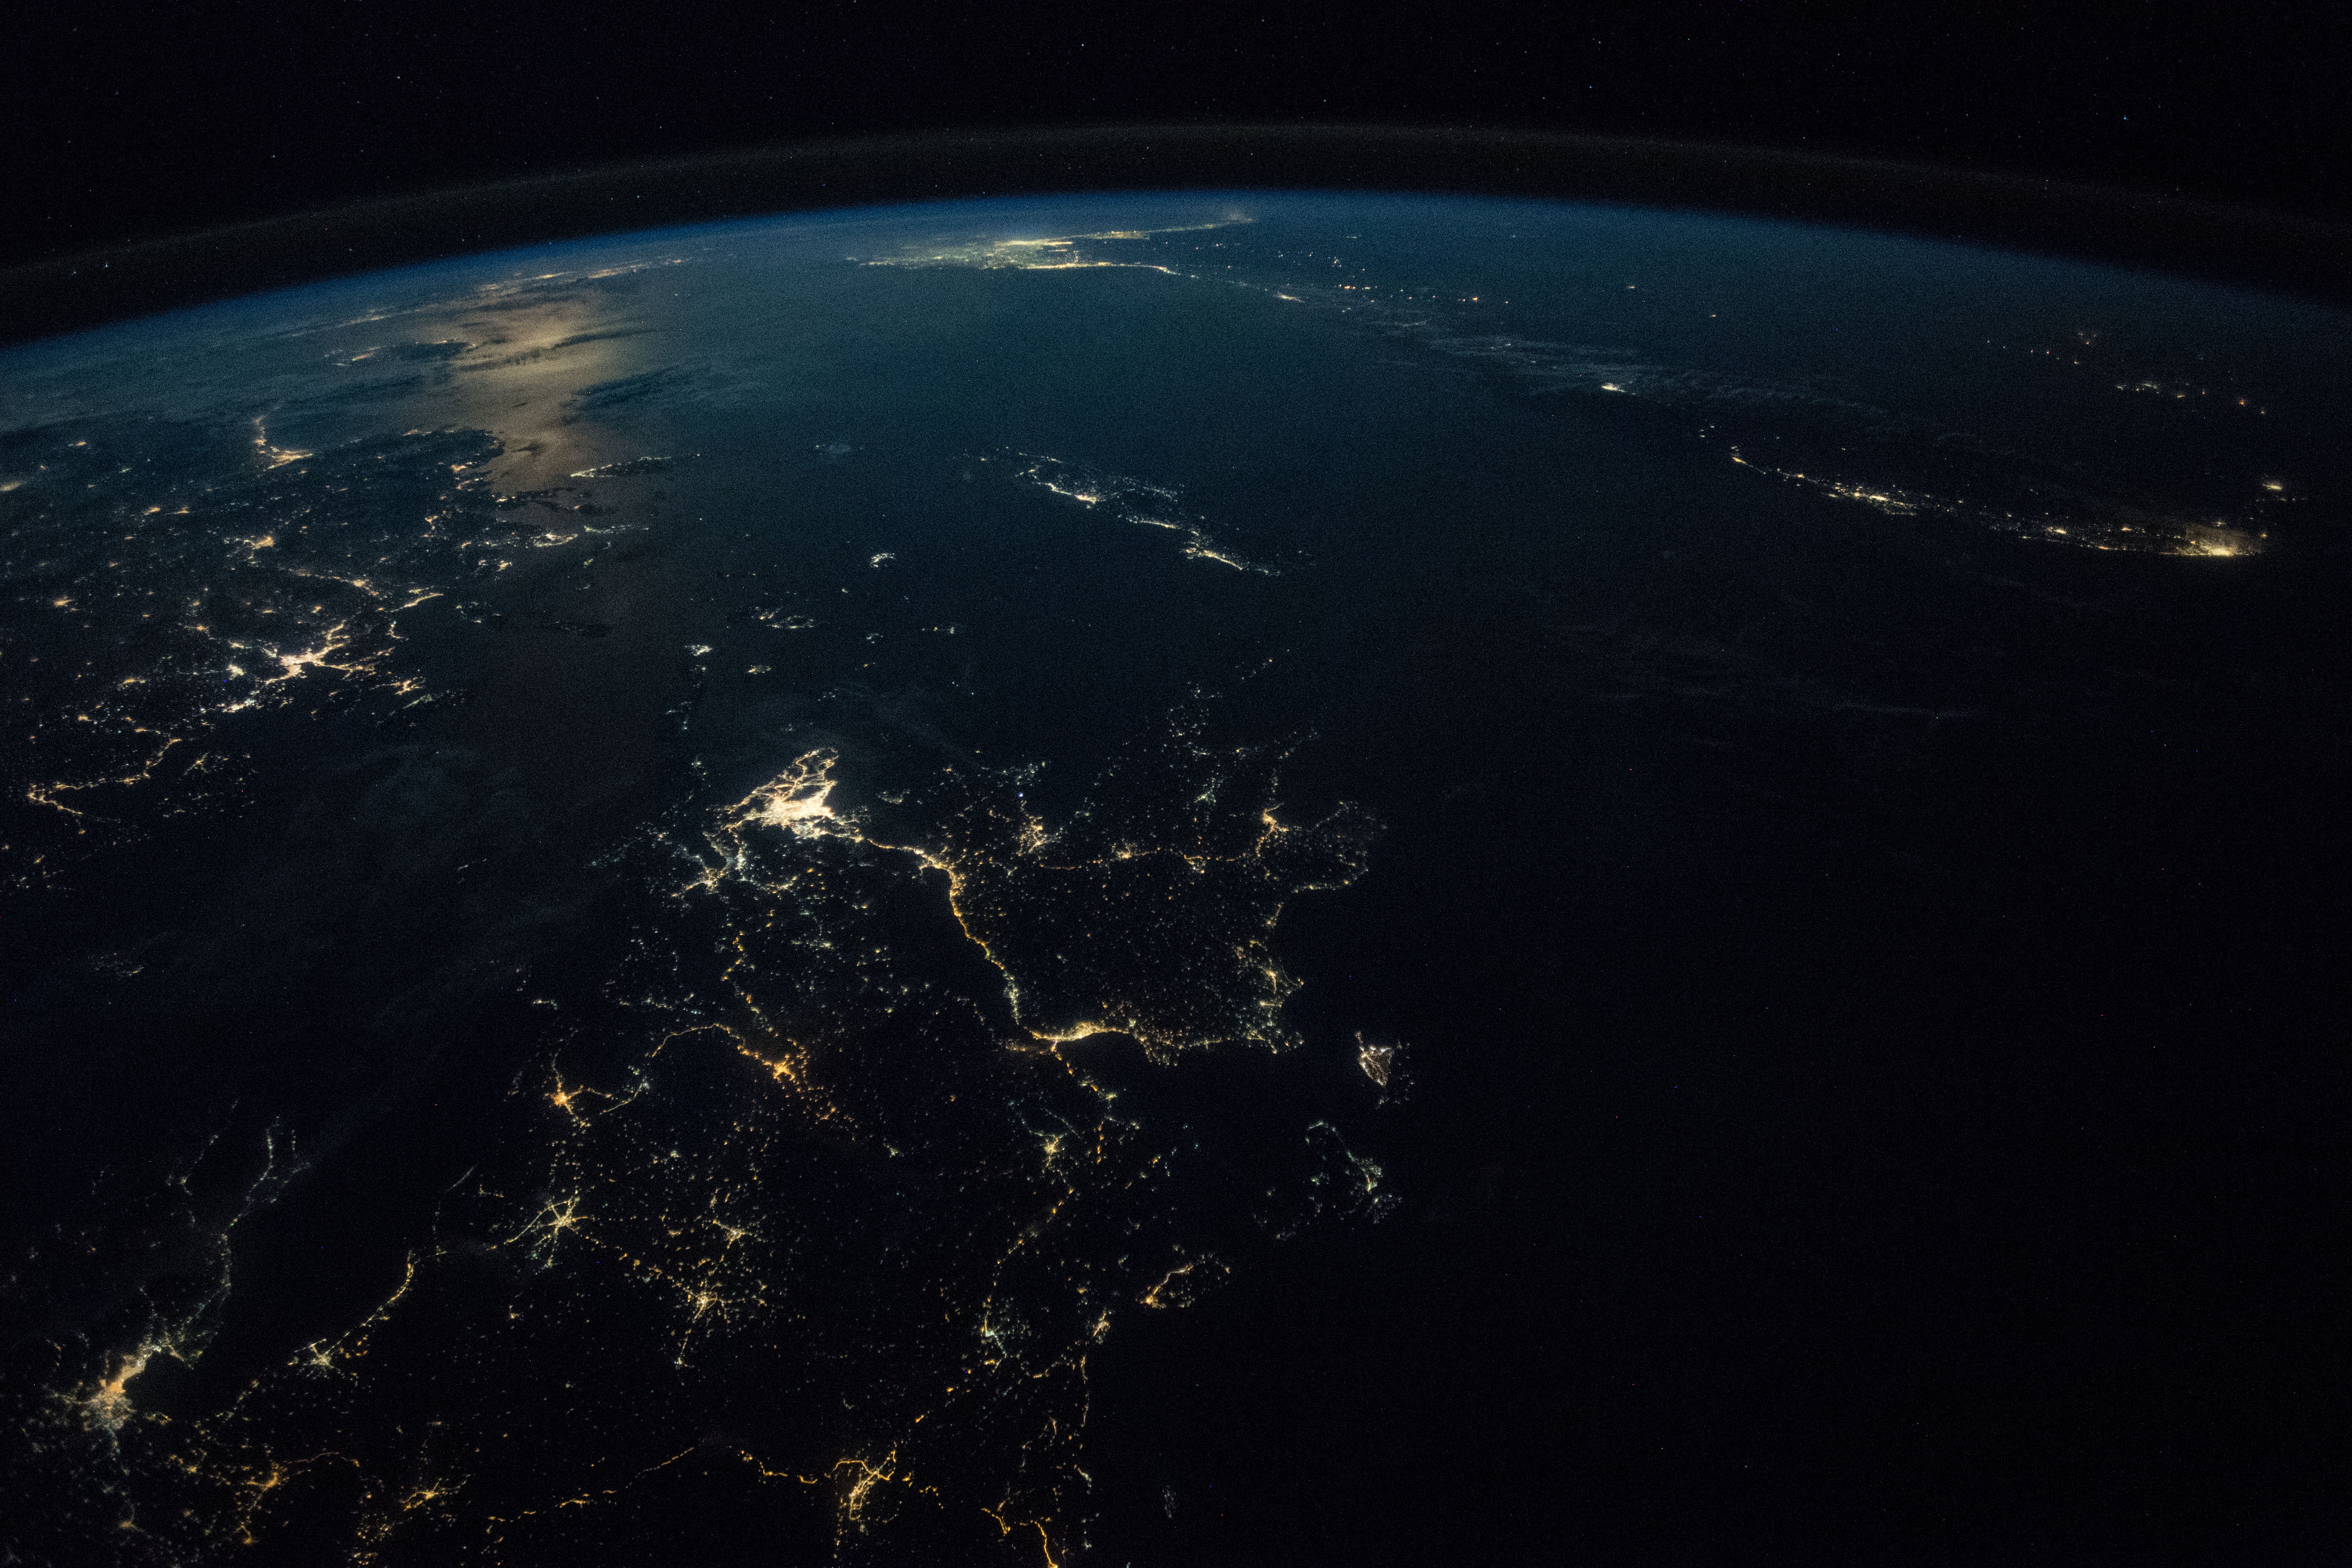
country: GREECE
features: EGEO ISLANDS, KOS ISLAND, CRETE ISLAND, IZMIR CITY, AEGEAN SEA, ATHENS CITY, NIGHT, EARTH LIMB
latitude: 37.0
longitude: 22.7
